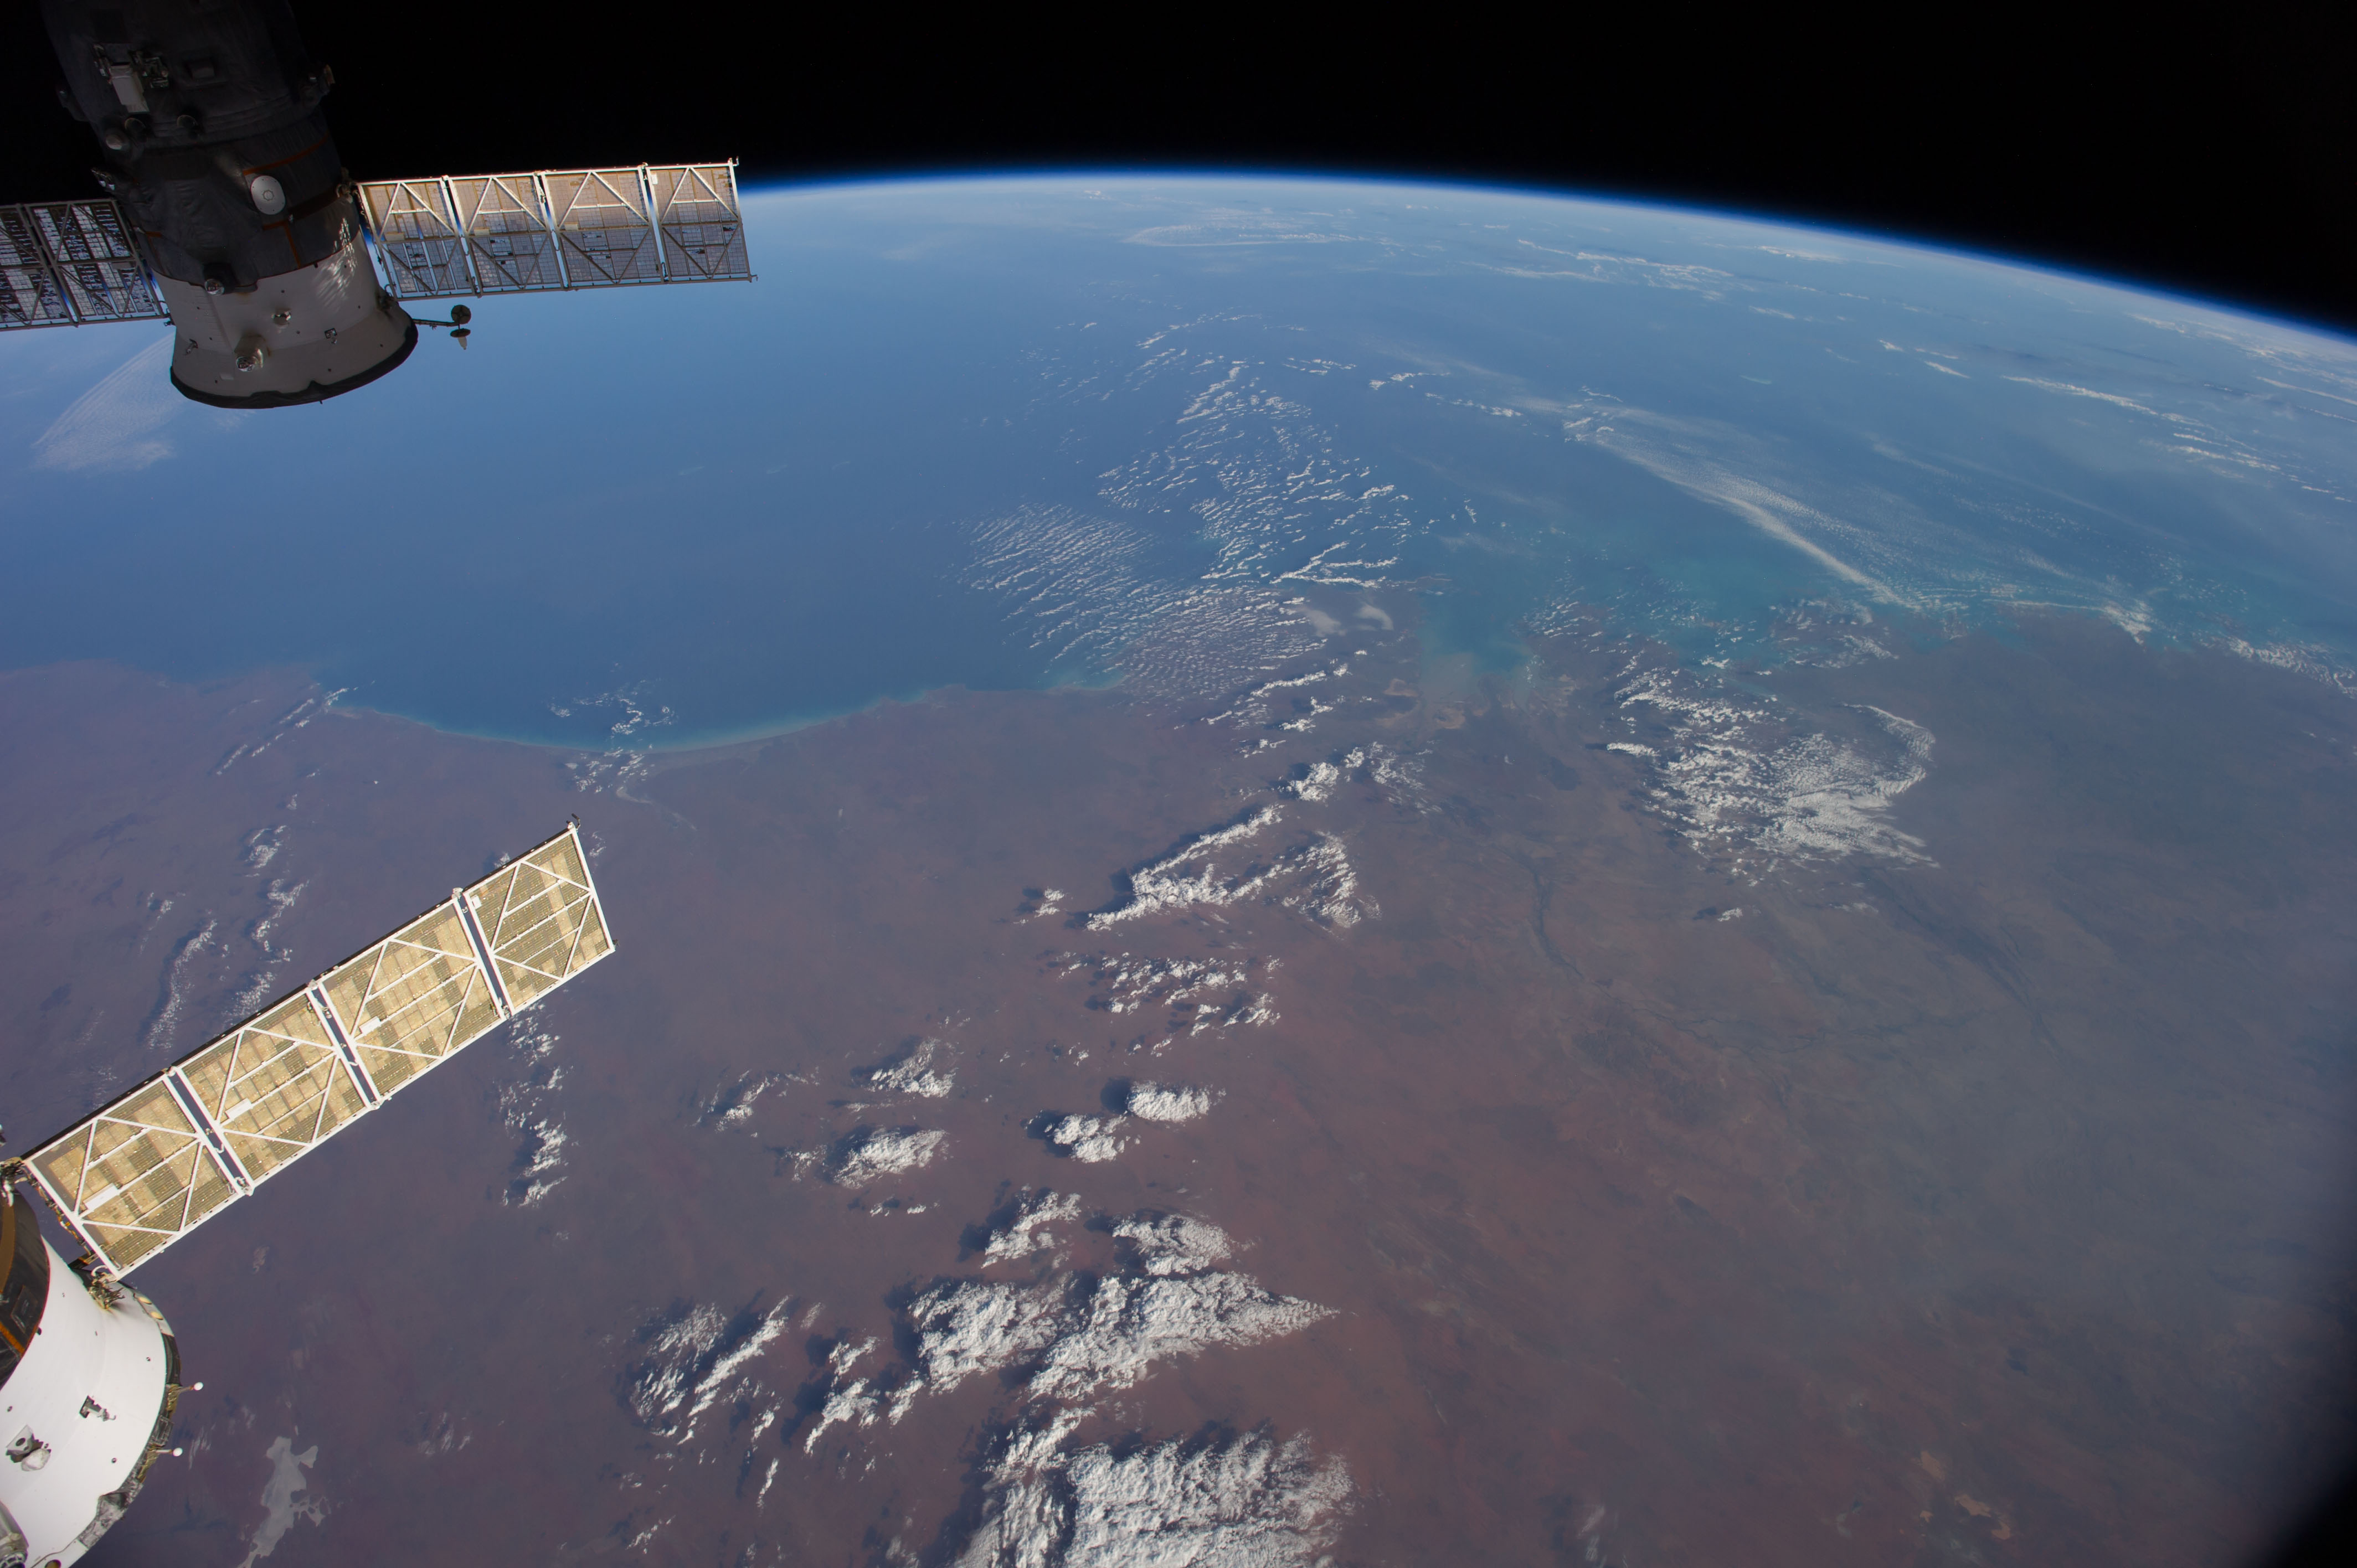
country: AUSTRALIA-WA
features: INDIAN O., KING SOUND, FITZROY R., GASCOYNE R., ATMOSPHERIC LIMB
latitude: -18.5
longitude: 122.5
